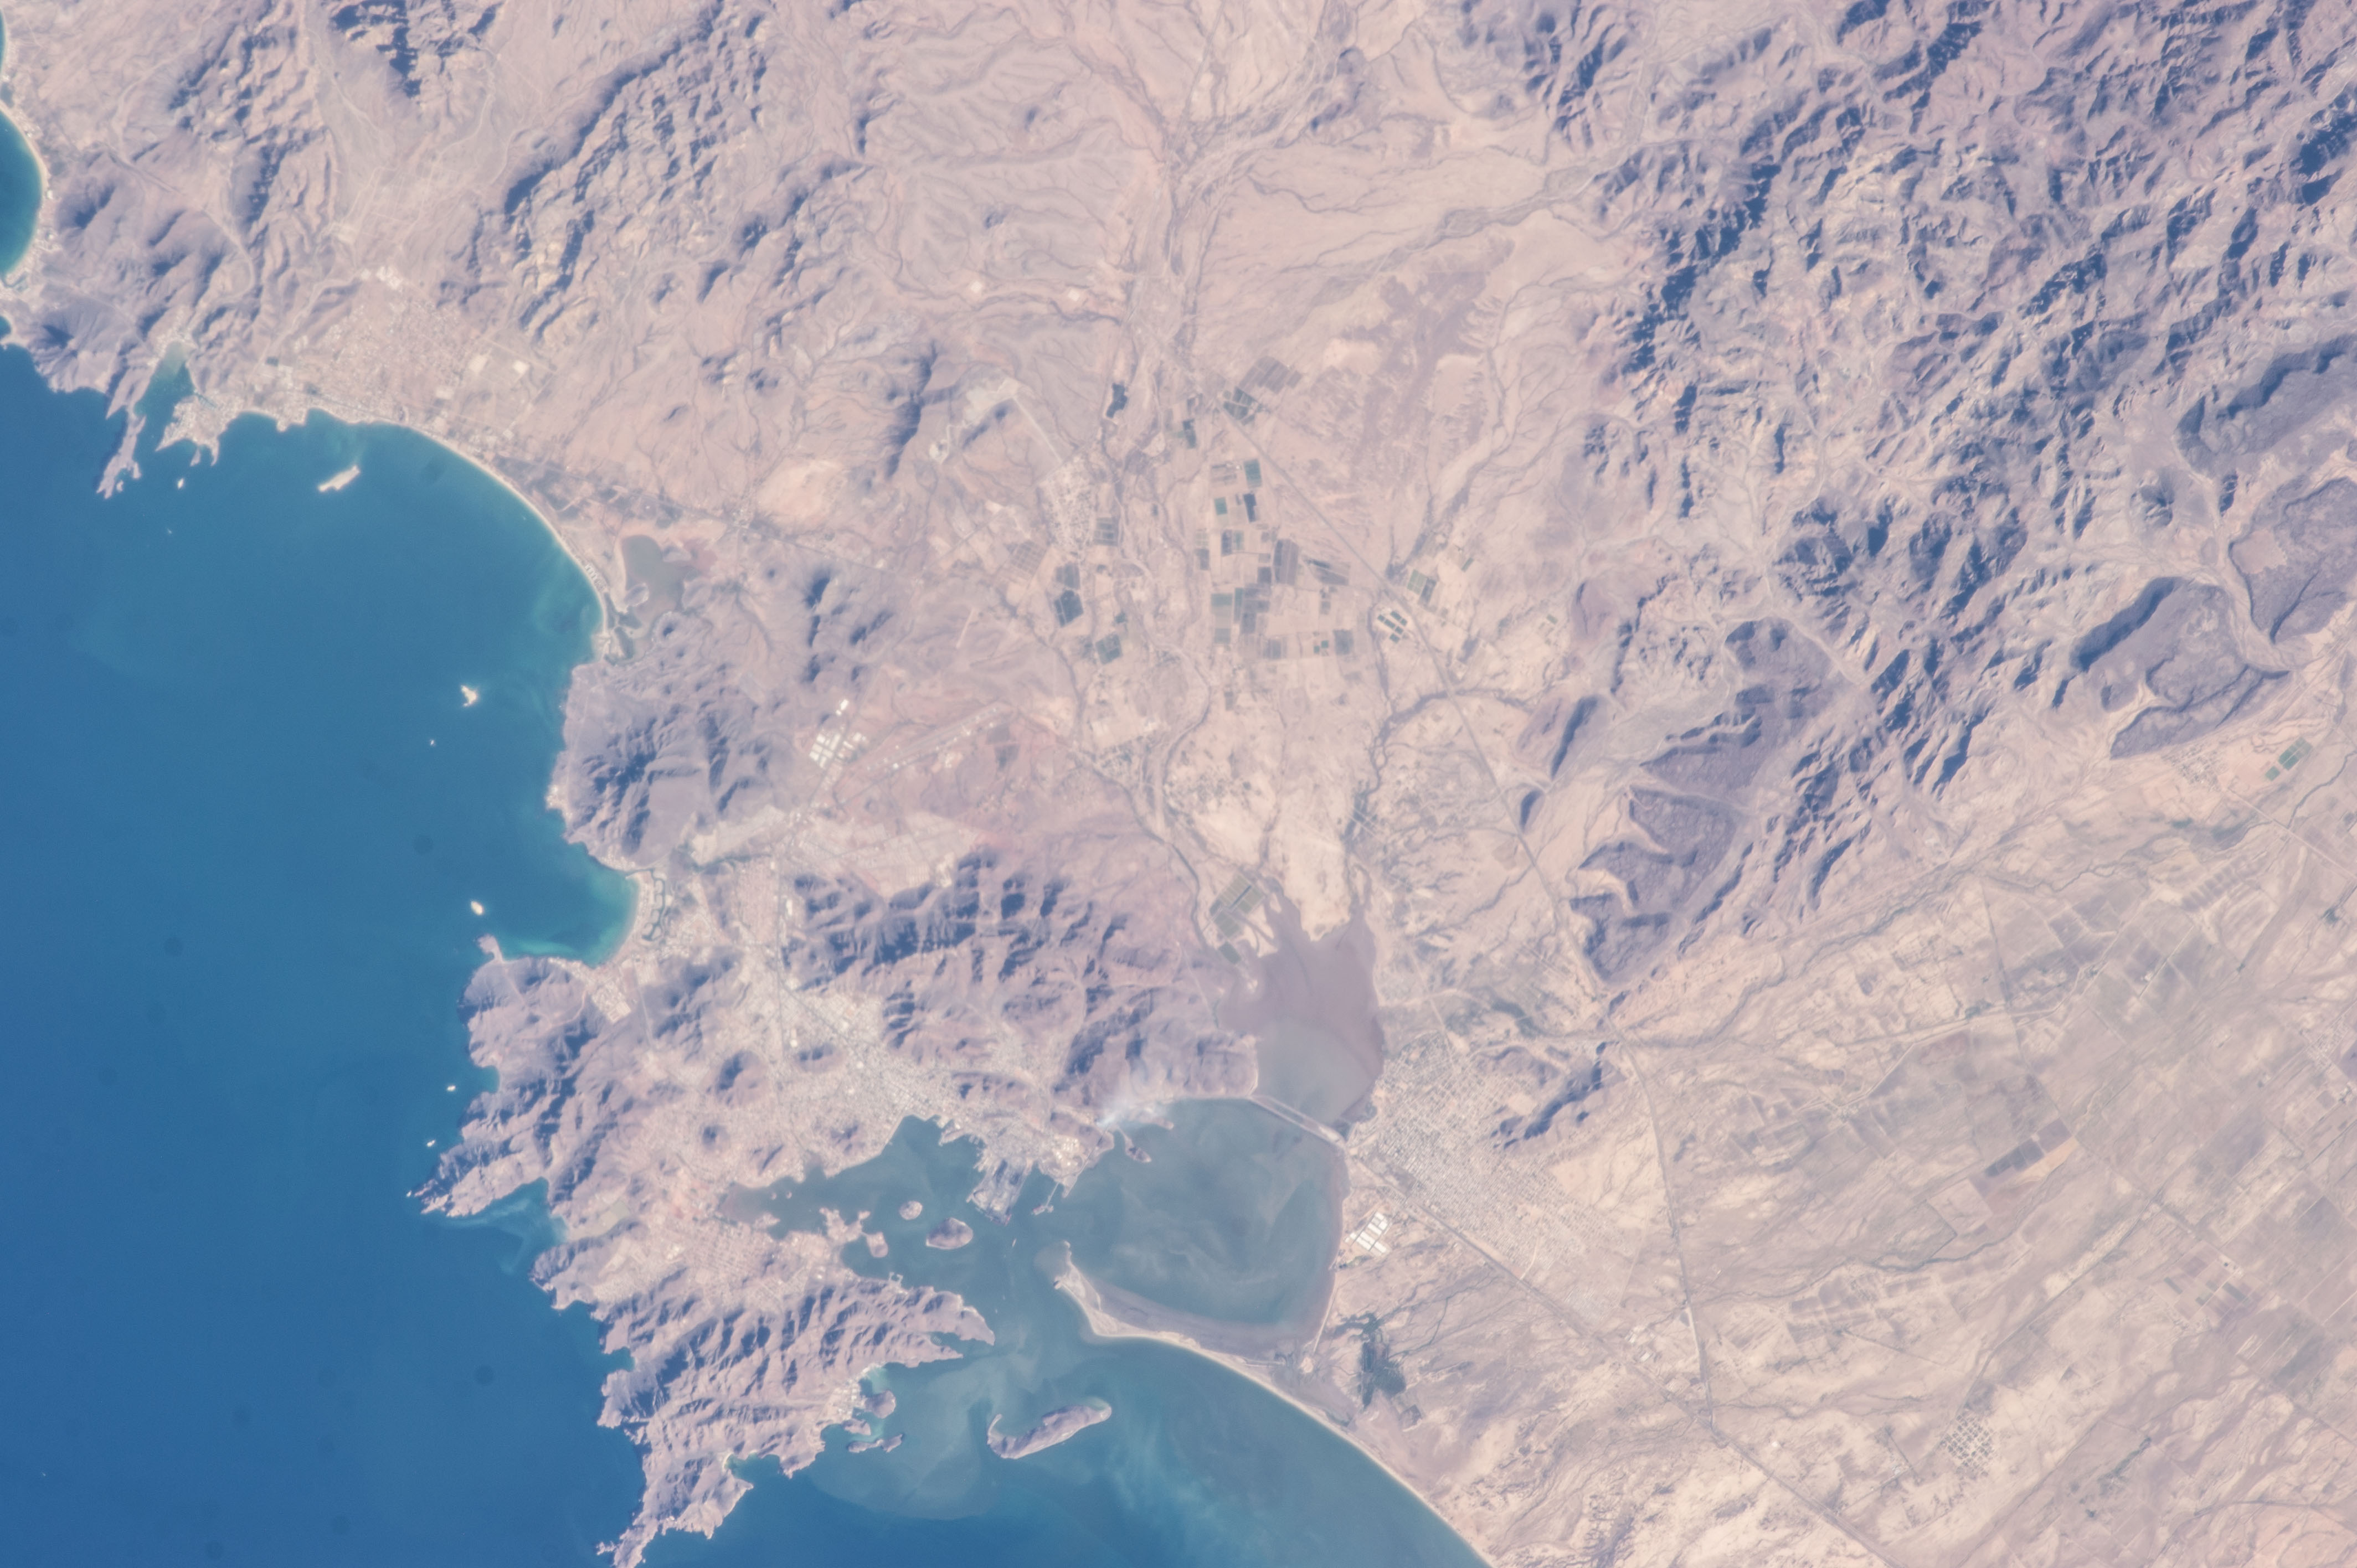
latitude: 28.0
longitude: -110.9
